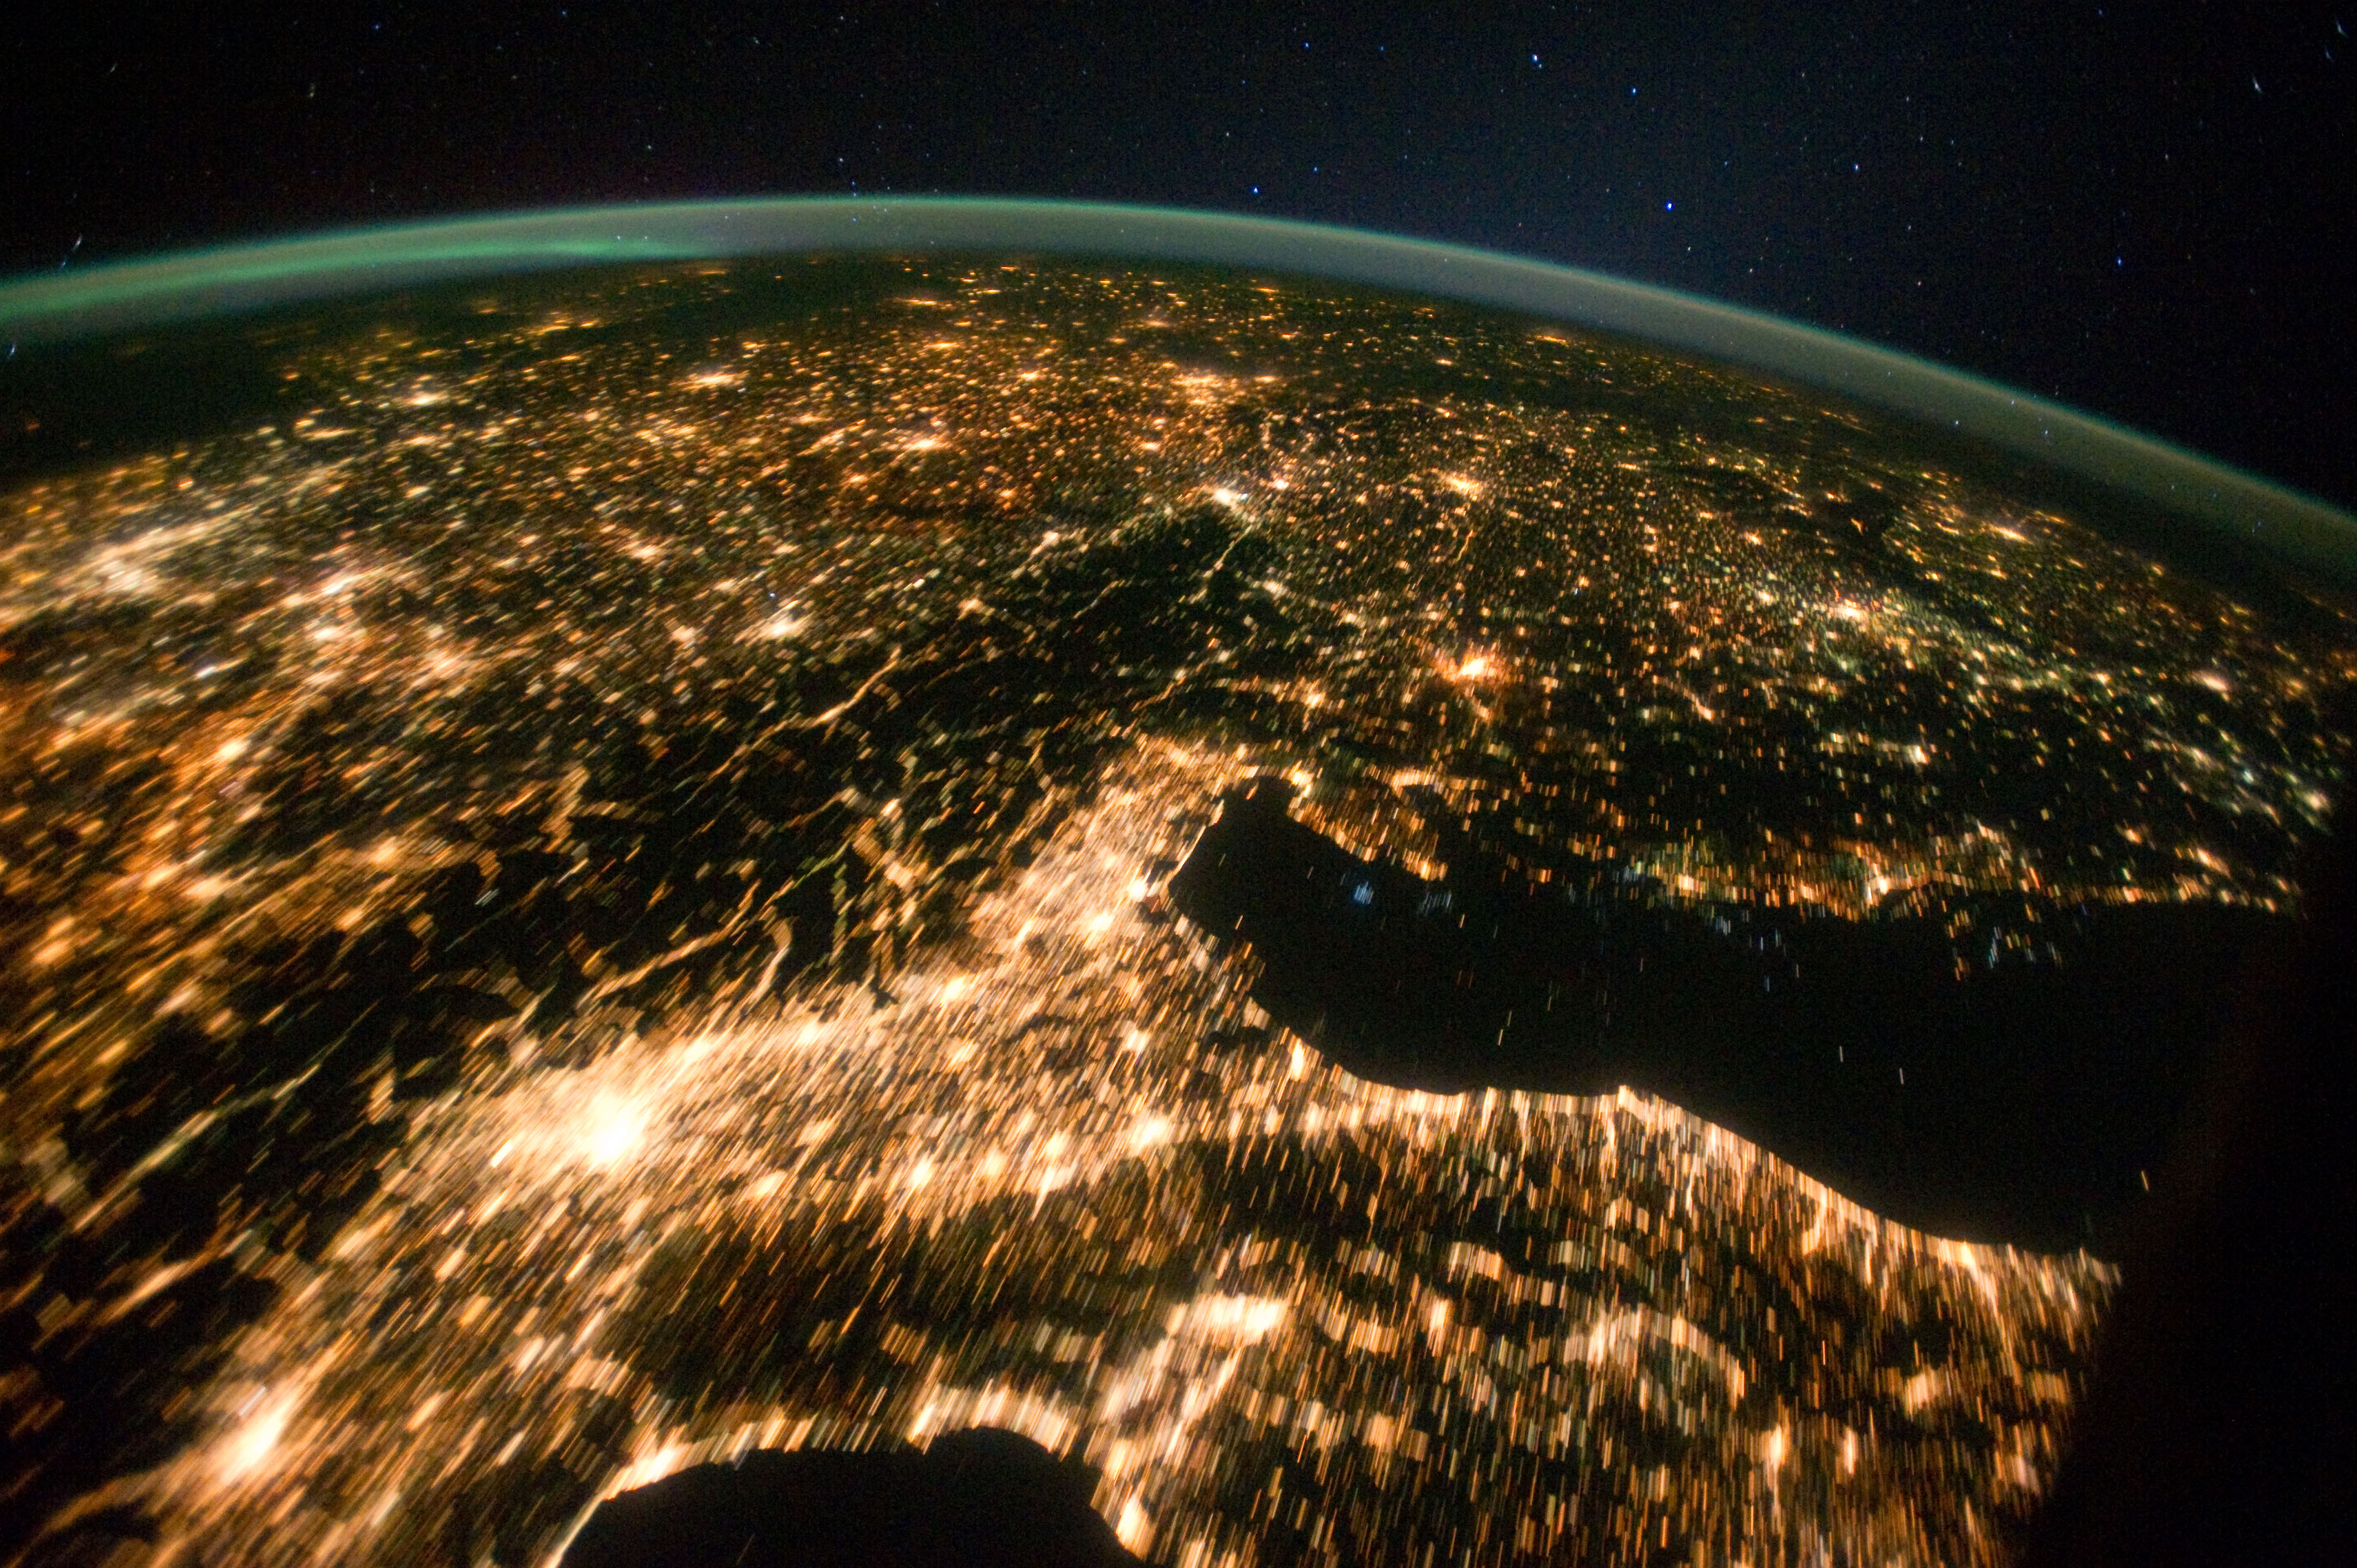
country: ITALY
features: PAN, ITALY, GERMANY, POLAND, HUNGARY AT NIGHT
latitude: 46.0
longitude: 13.0
